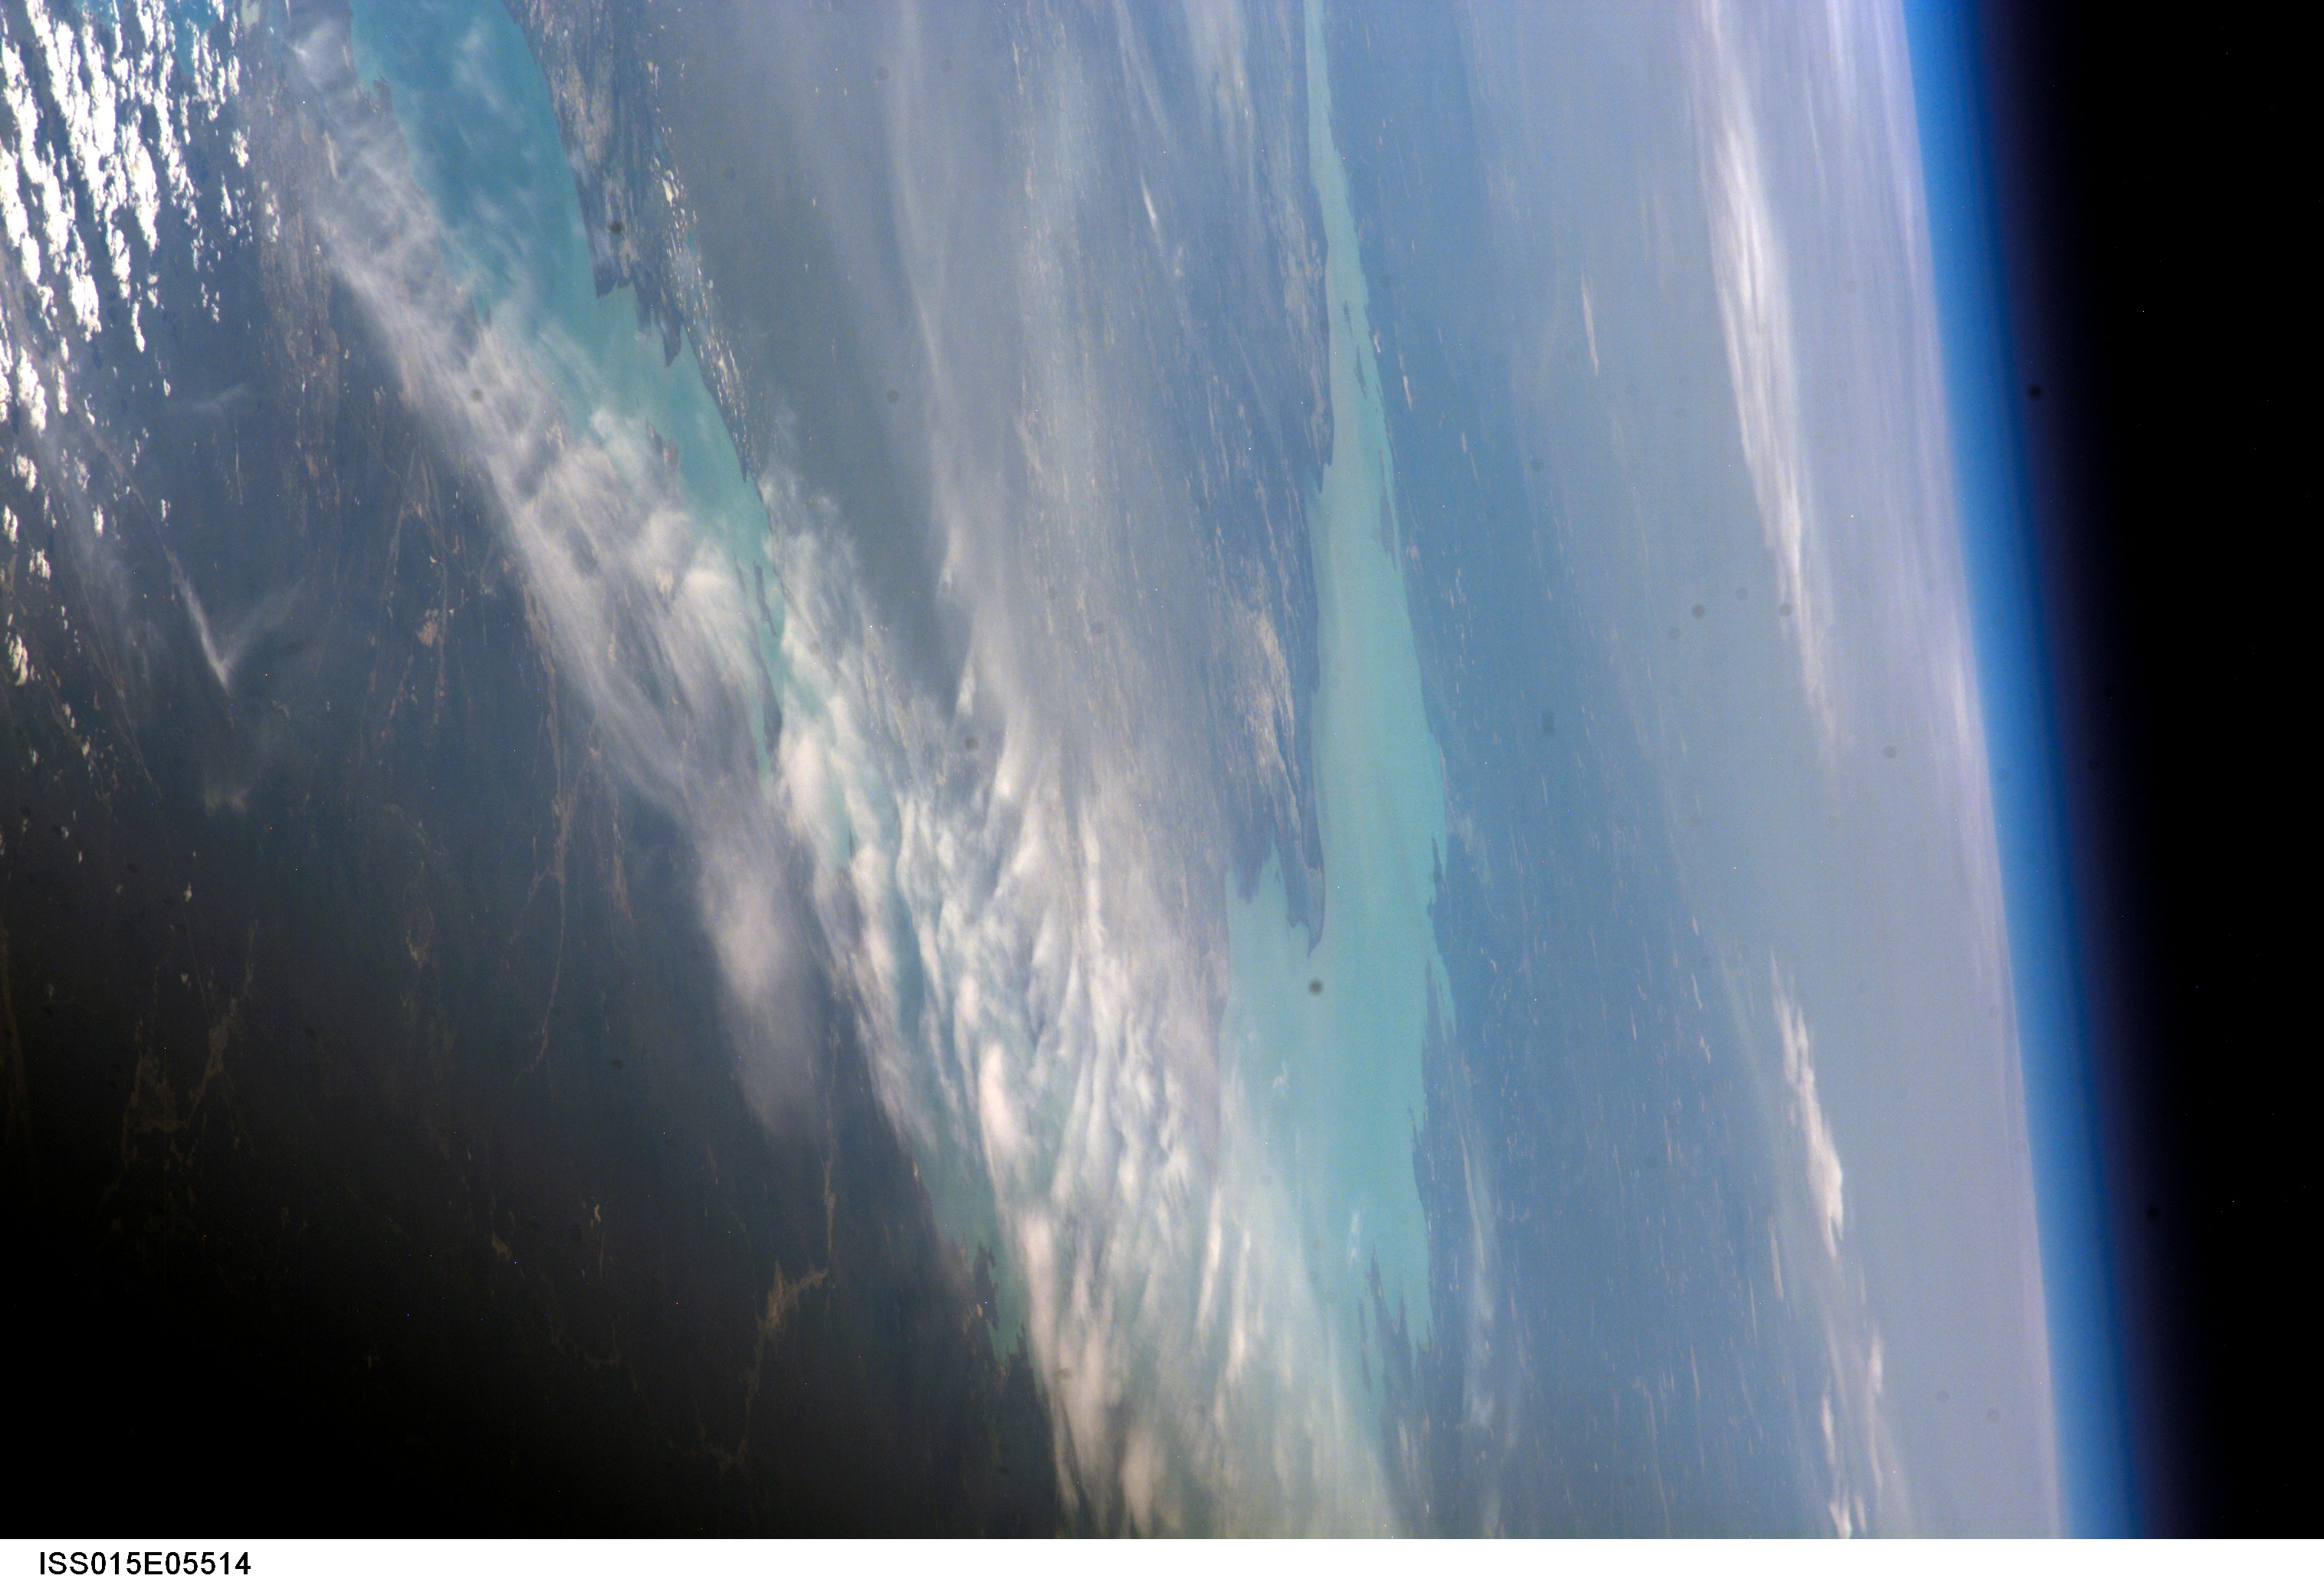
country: KAZAKHSTAN
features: PAN-L. BALKHASH
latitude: 46.0
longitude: 74.5
